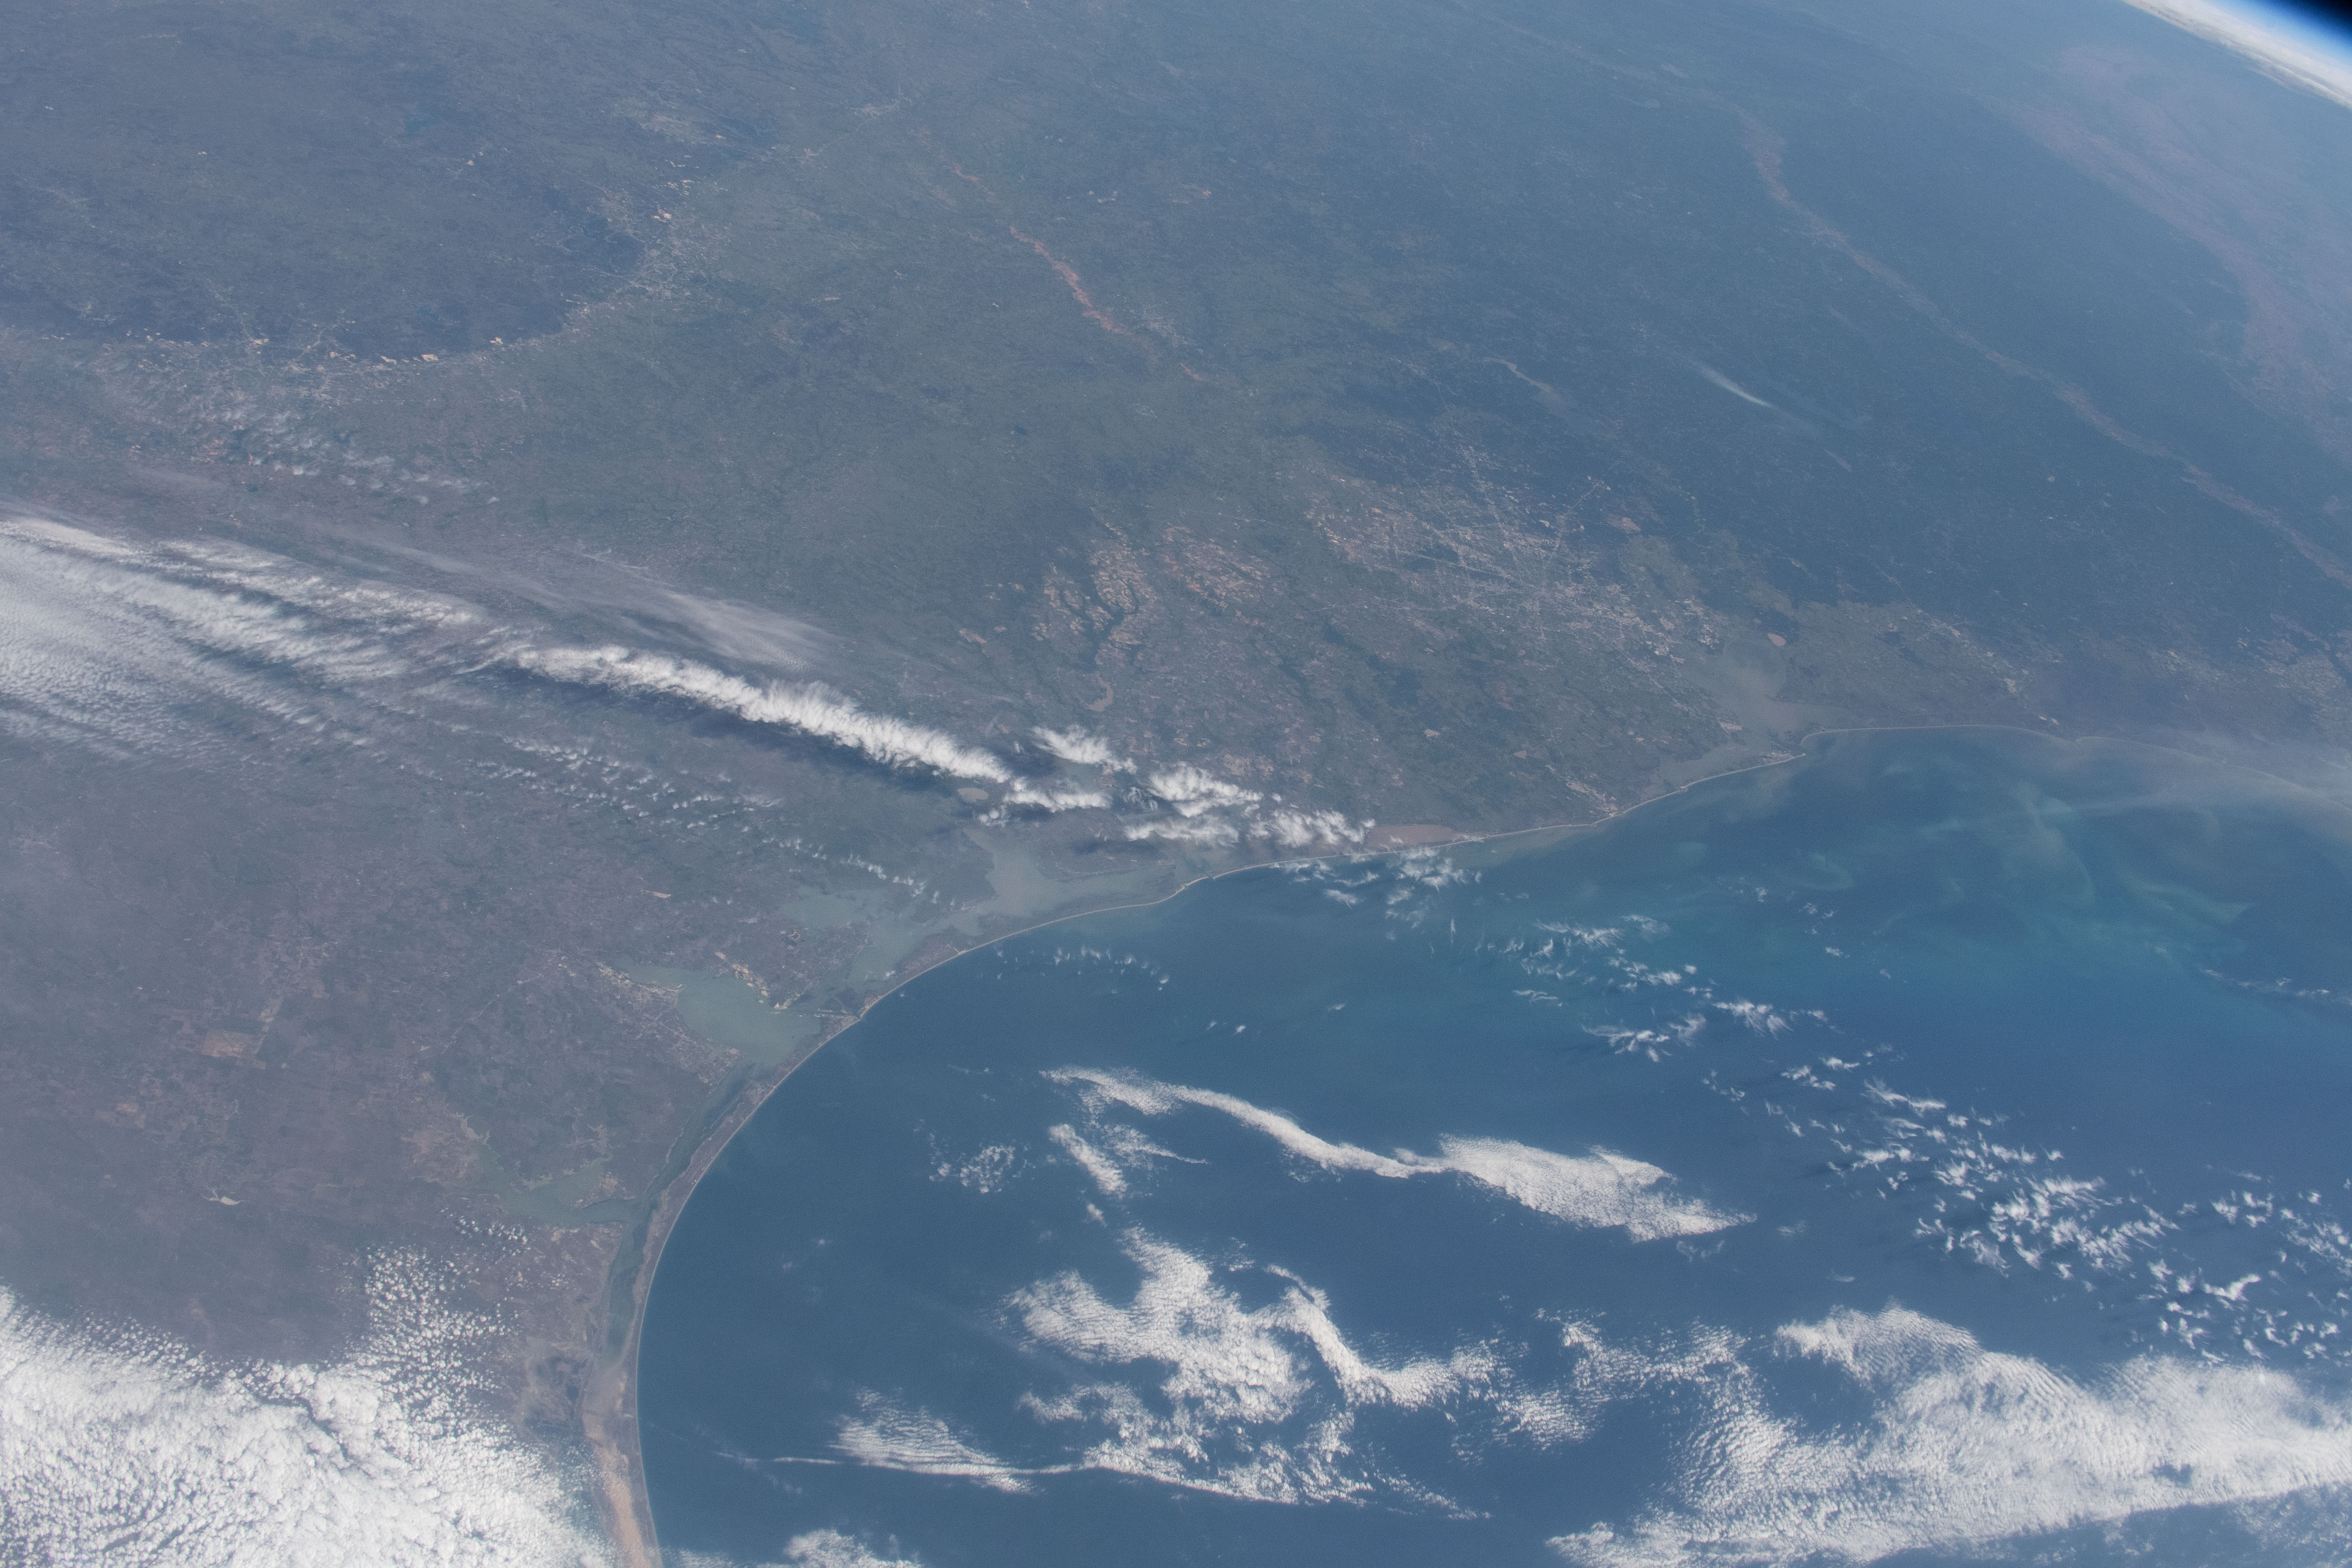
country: USA-TEXAS
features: COASTAL PLAIN, CORPUS CHRISTI BAY, GALVESTON BAY, SEDIMENT, COAST, EARTH LIMB
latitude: 29.5
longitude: -96.0
